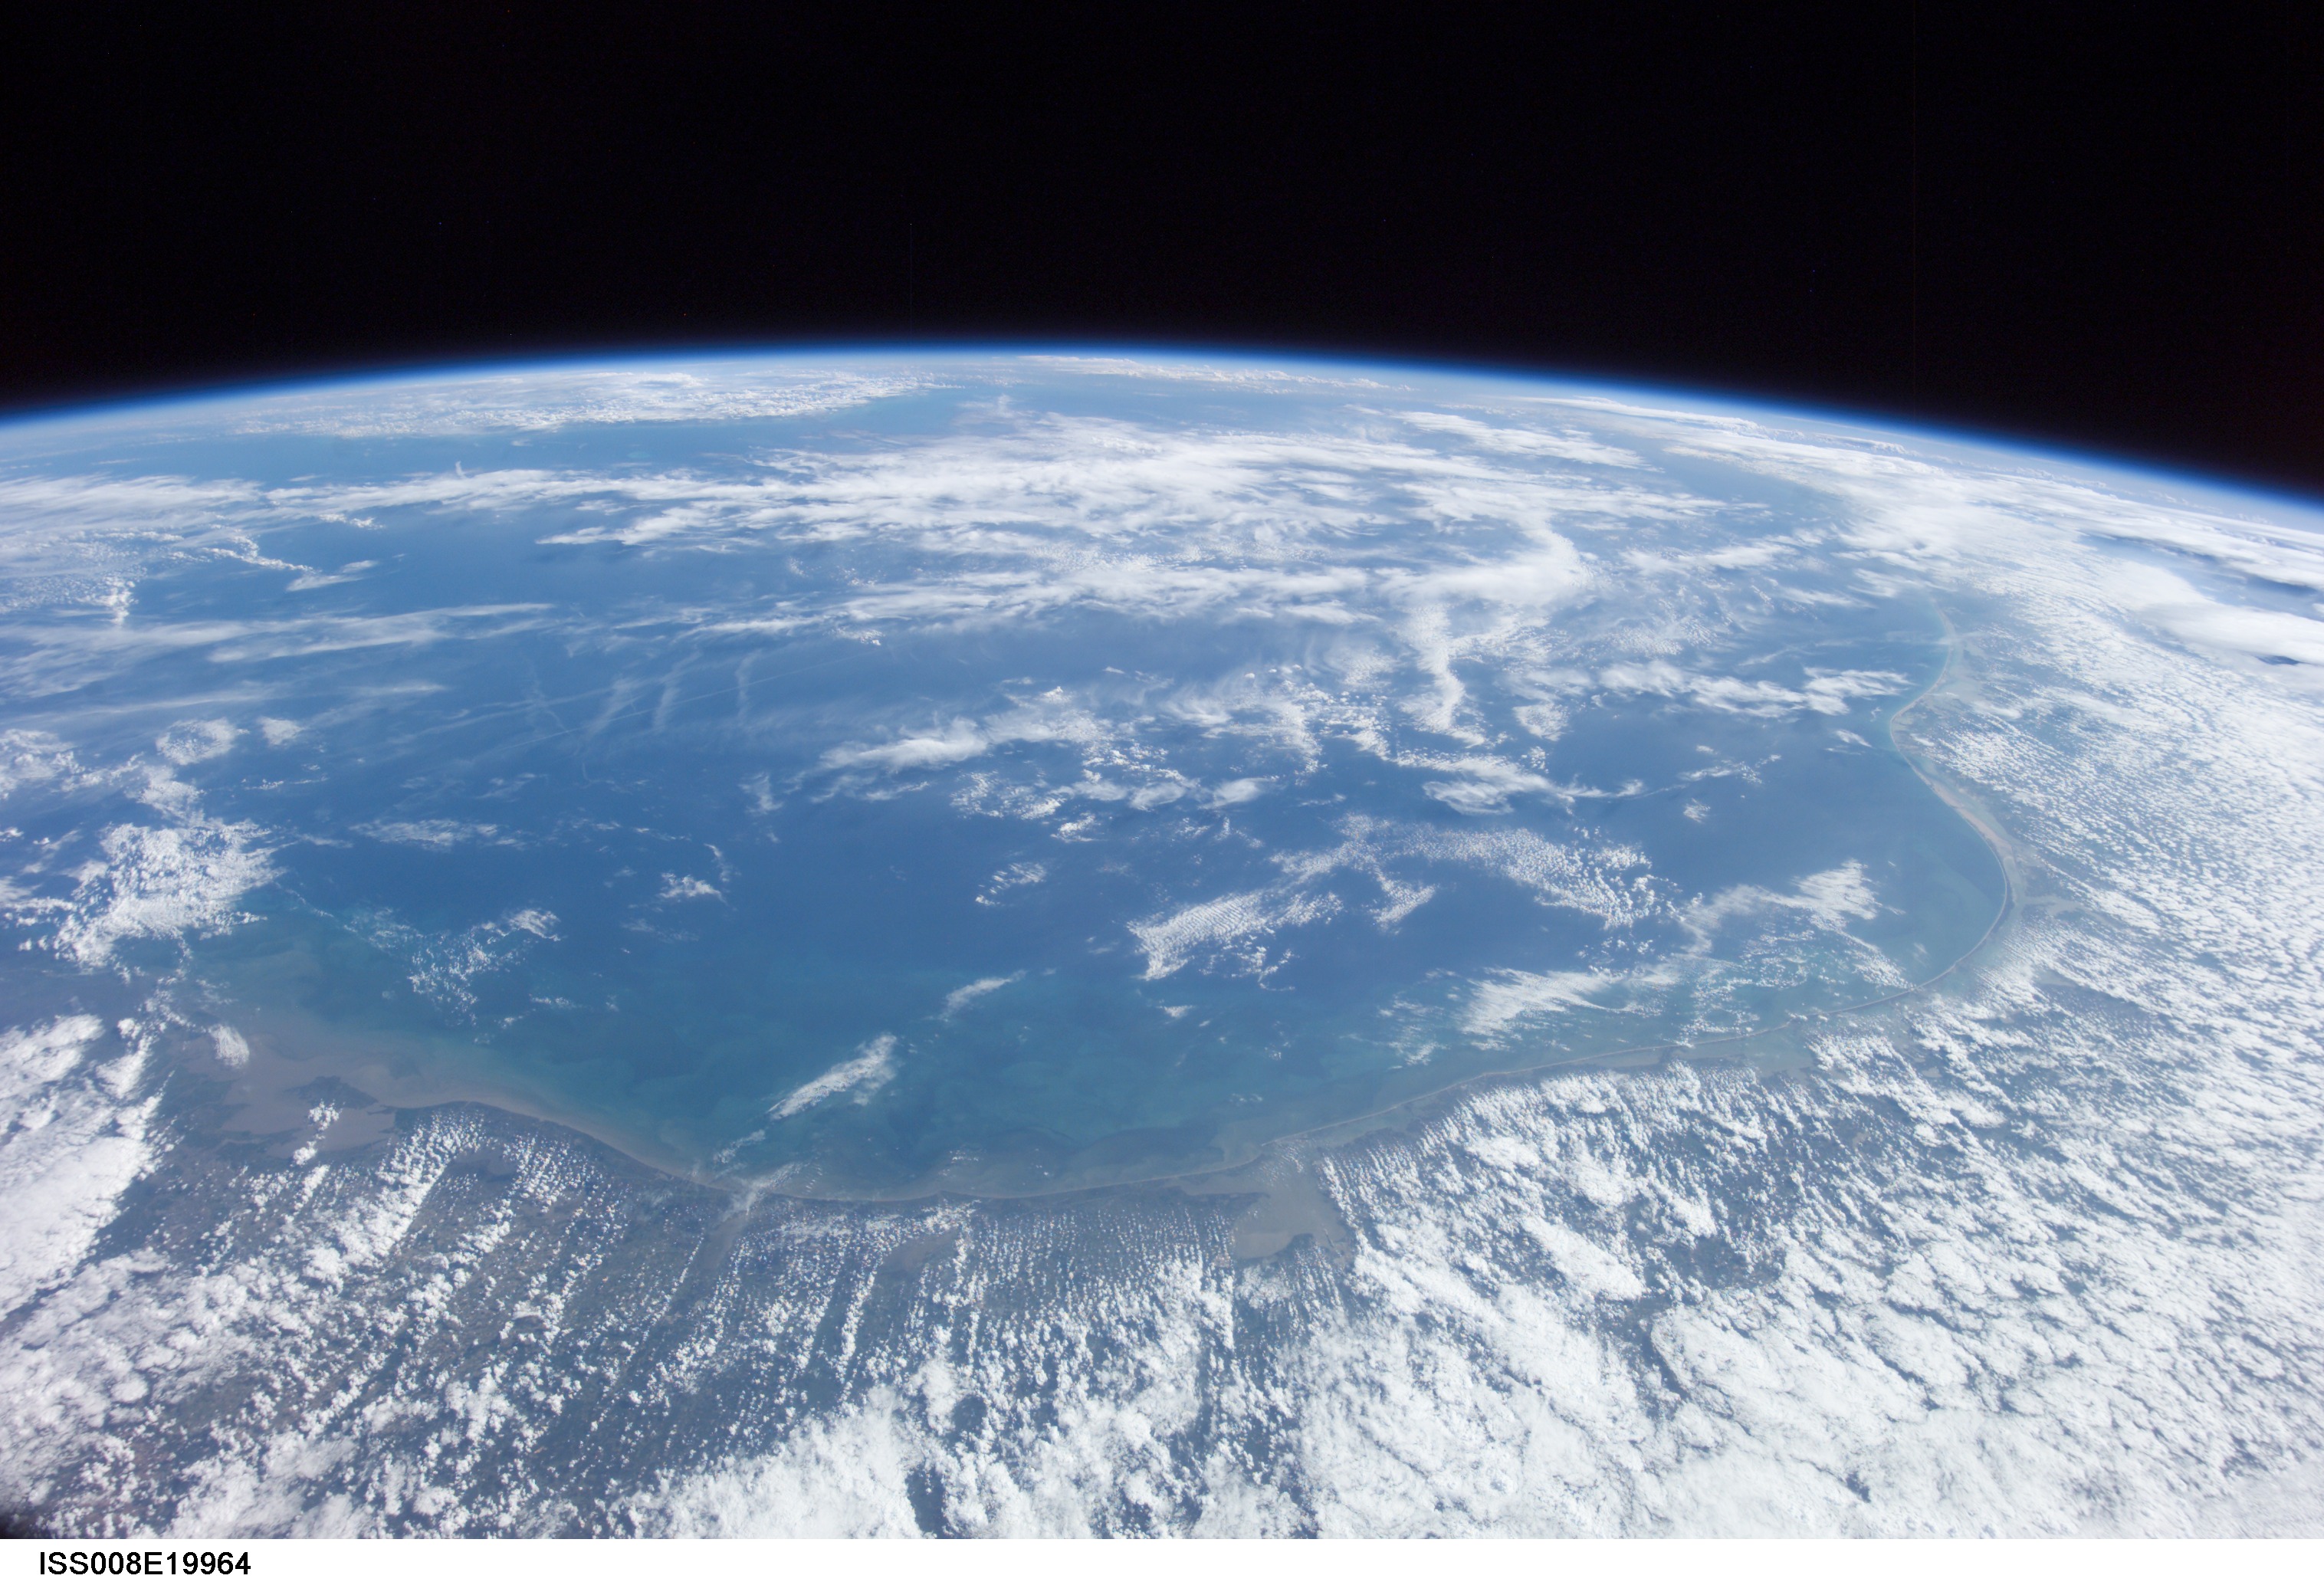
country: USA-TEXAS
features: GALVESTON B., G. OF MEXICO, TEXAS COAST, ATMOSPHERIC LIMB
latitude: 29.0
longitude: -94.5
